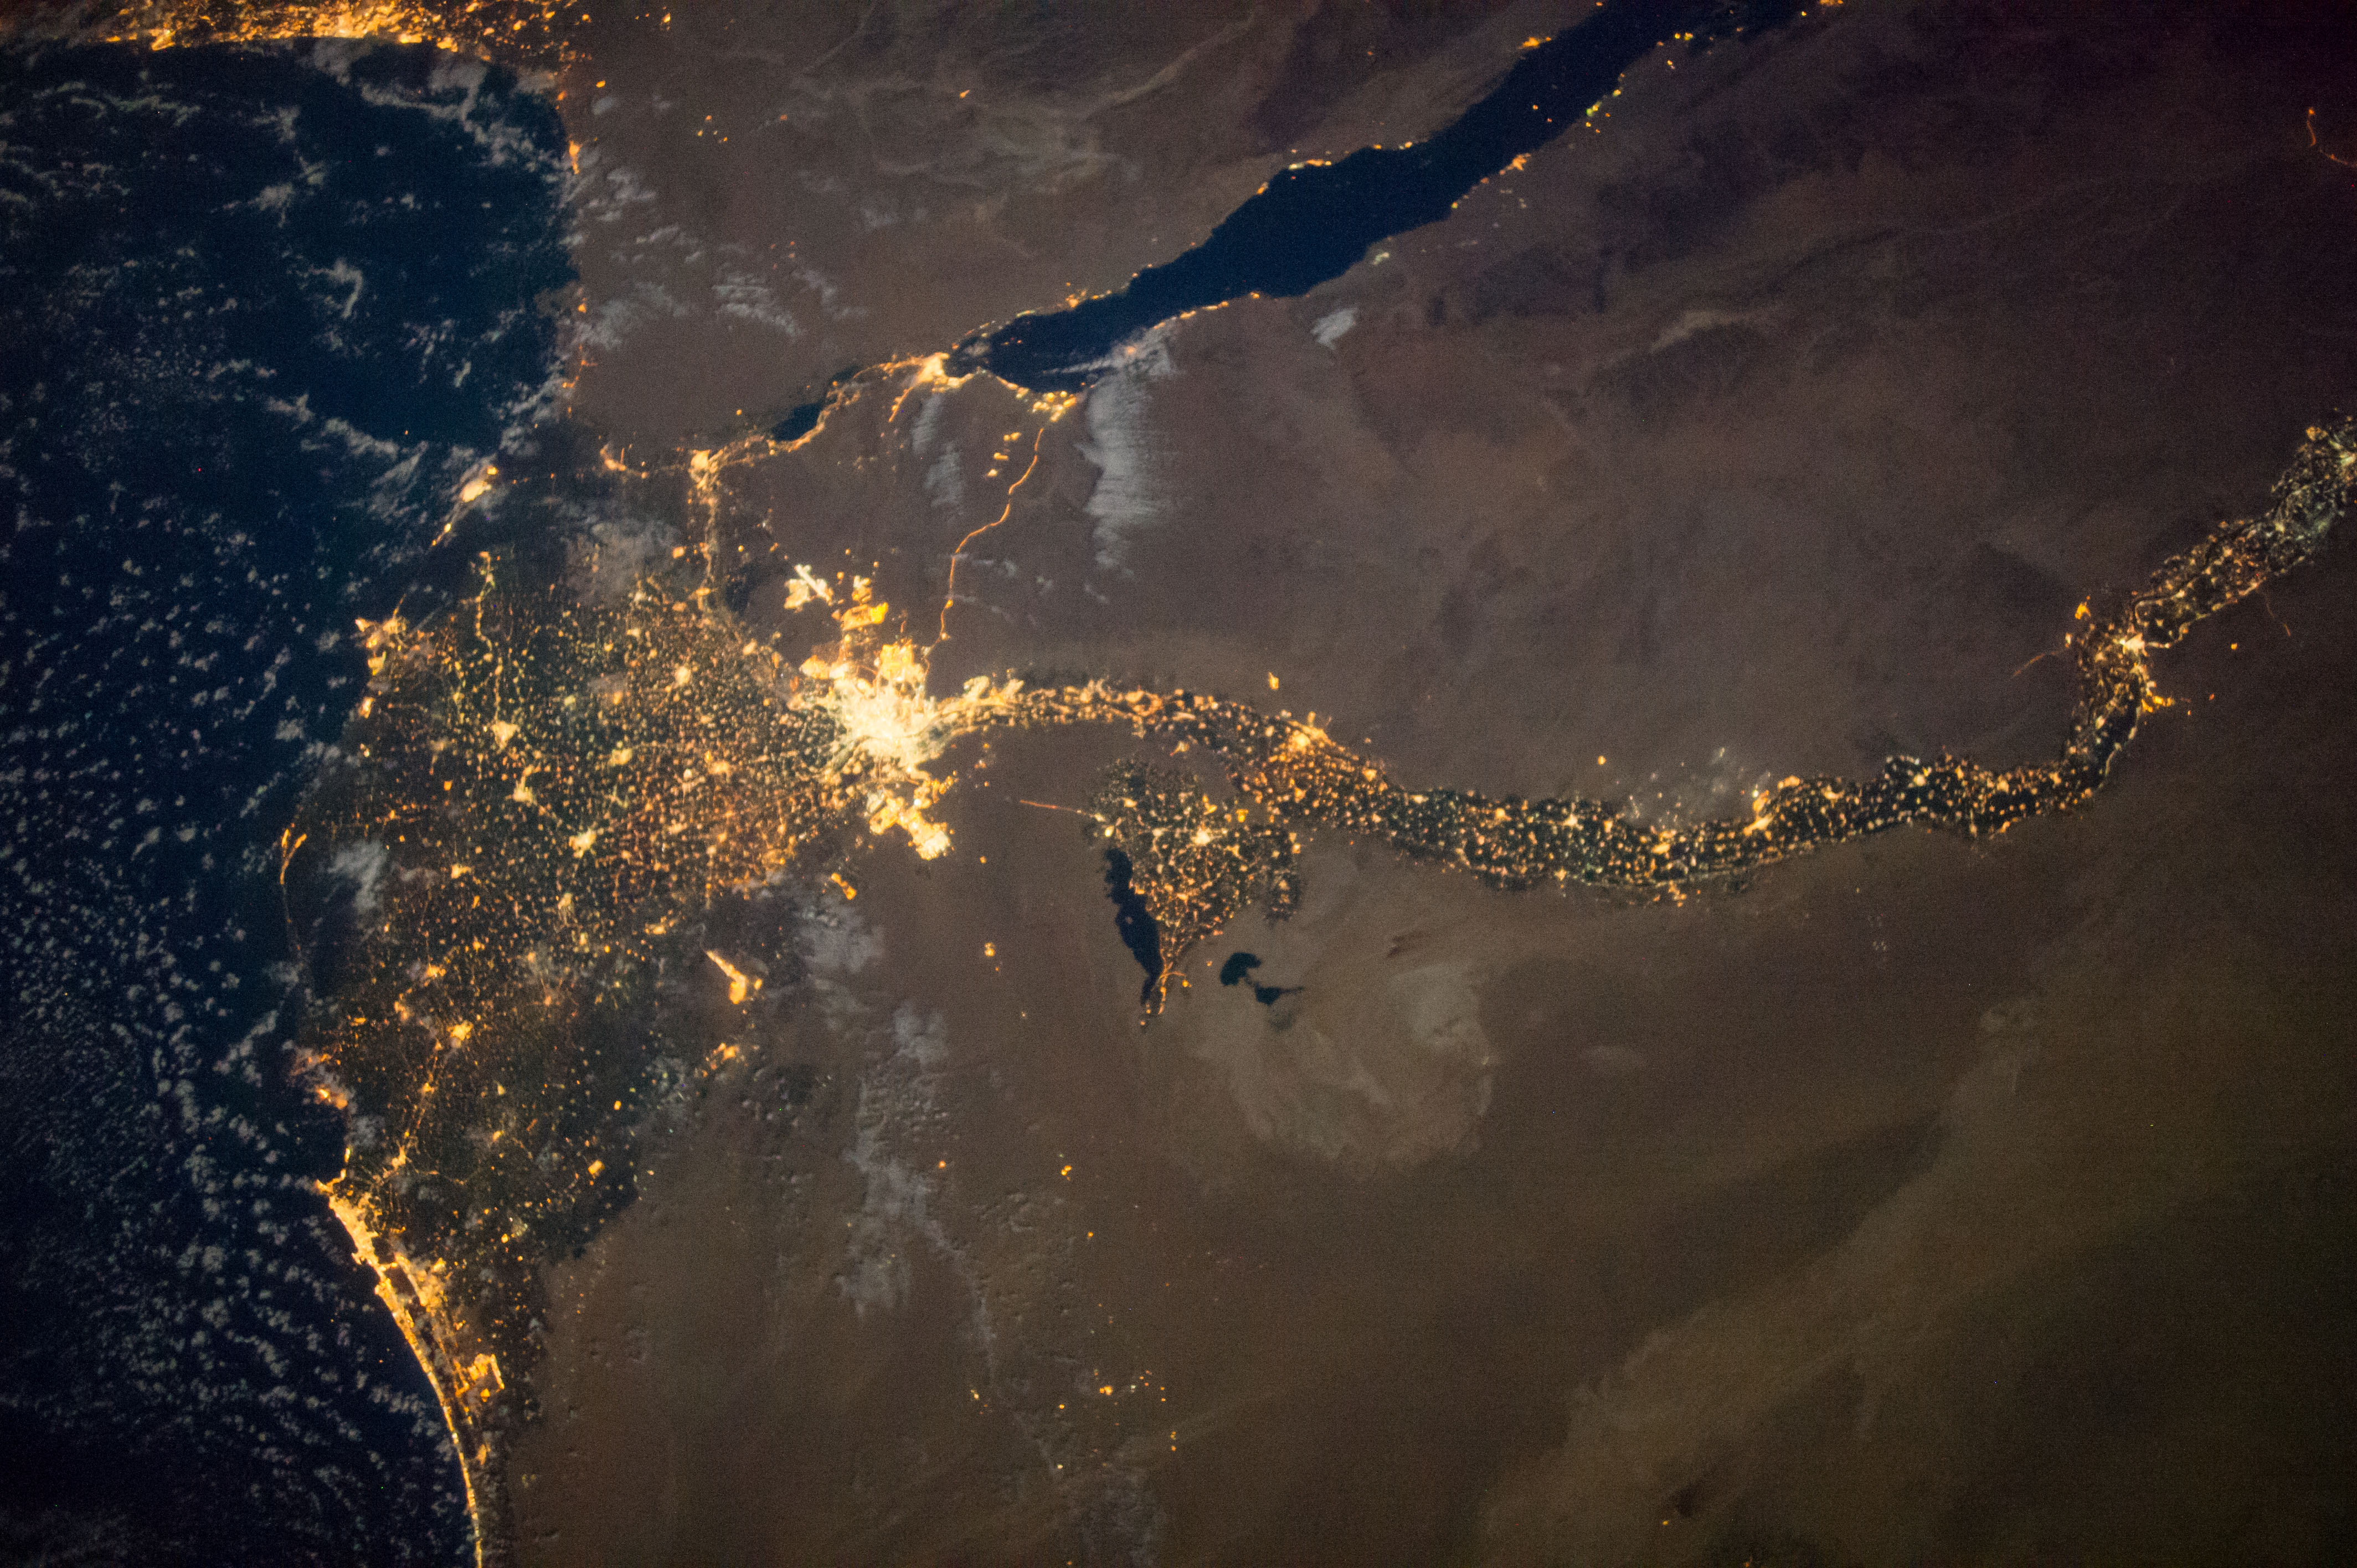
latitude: 30.0
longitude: 32.3
